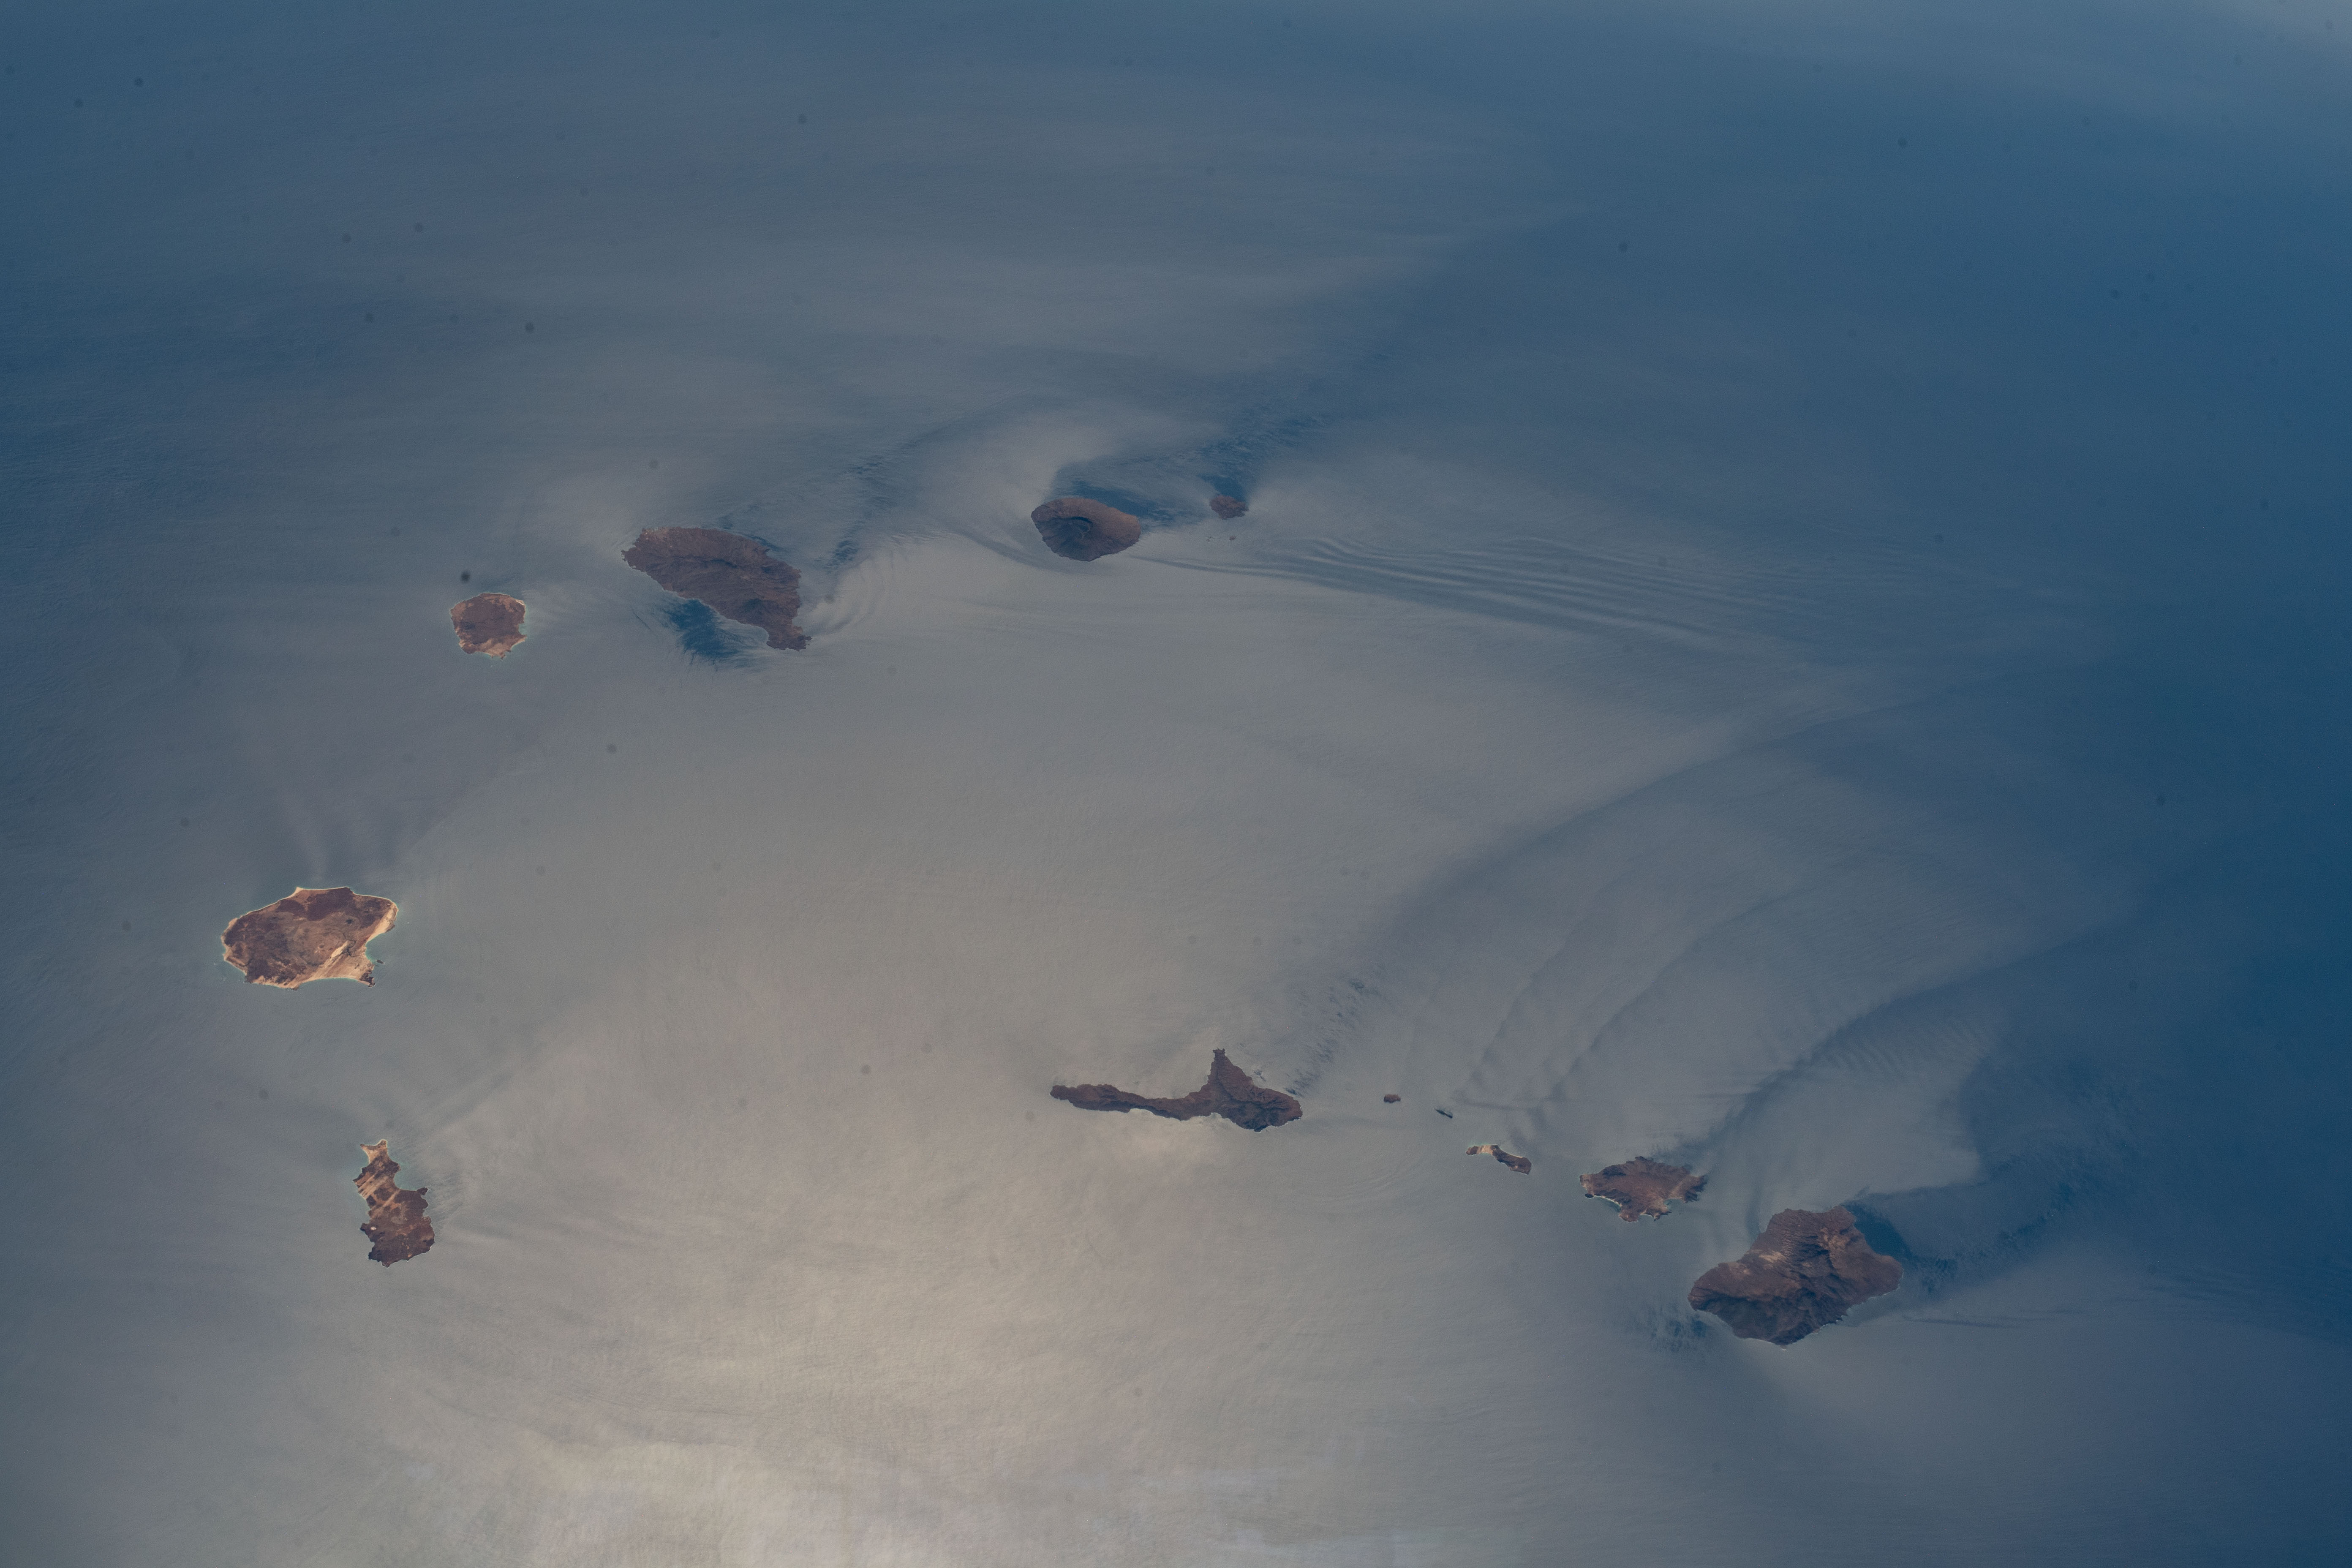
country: CAPE VERDE ISLANDS
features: CAPE VERDE, ATLANTIC OCEAN
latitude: 16.0
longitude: -24.5
